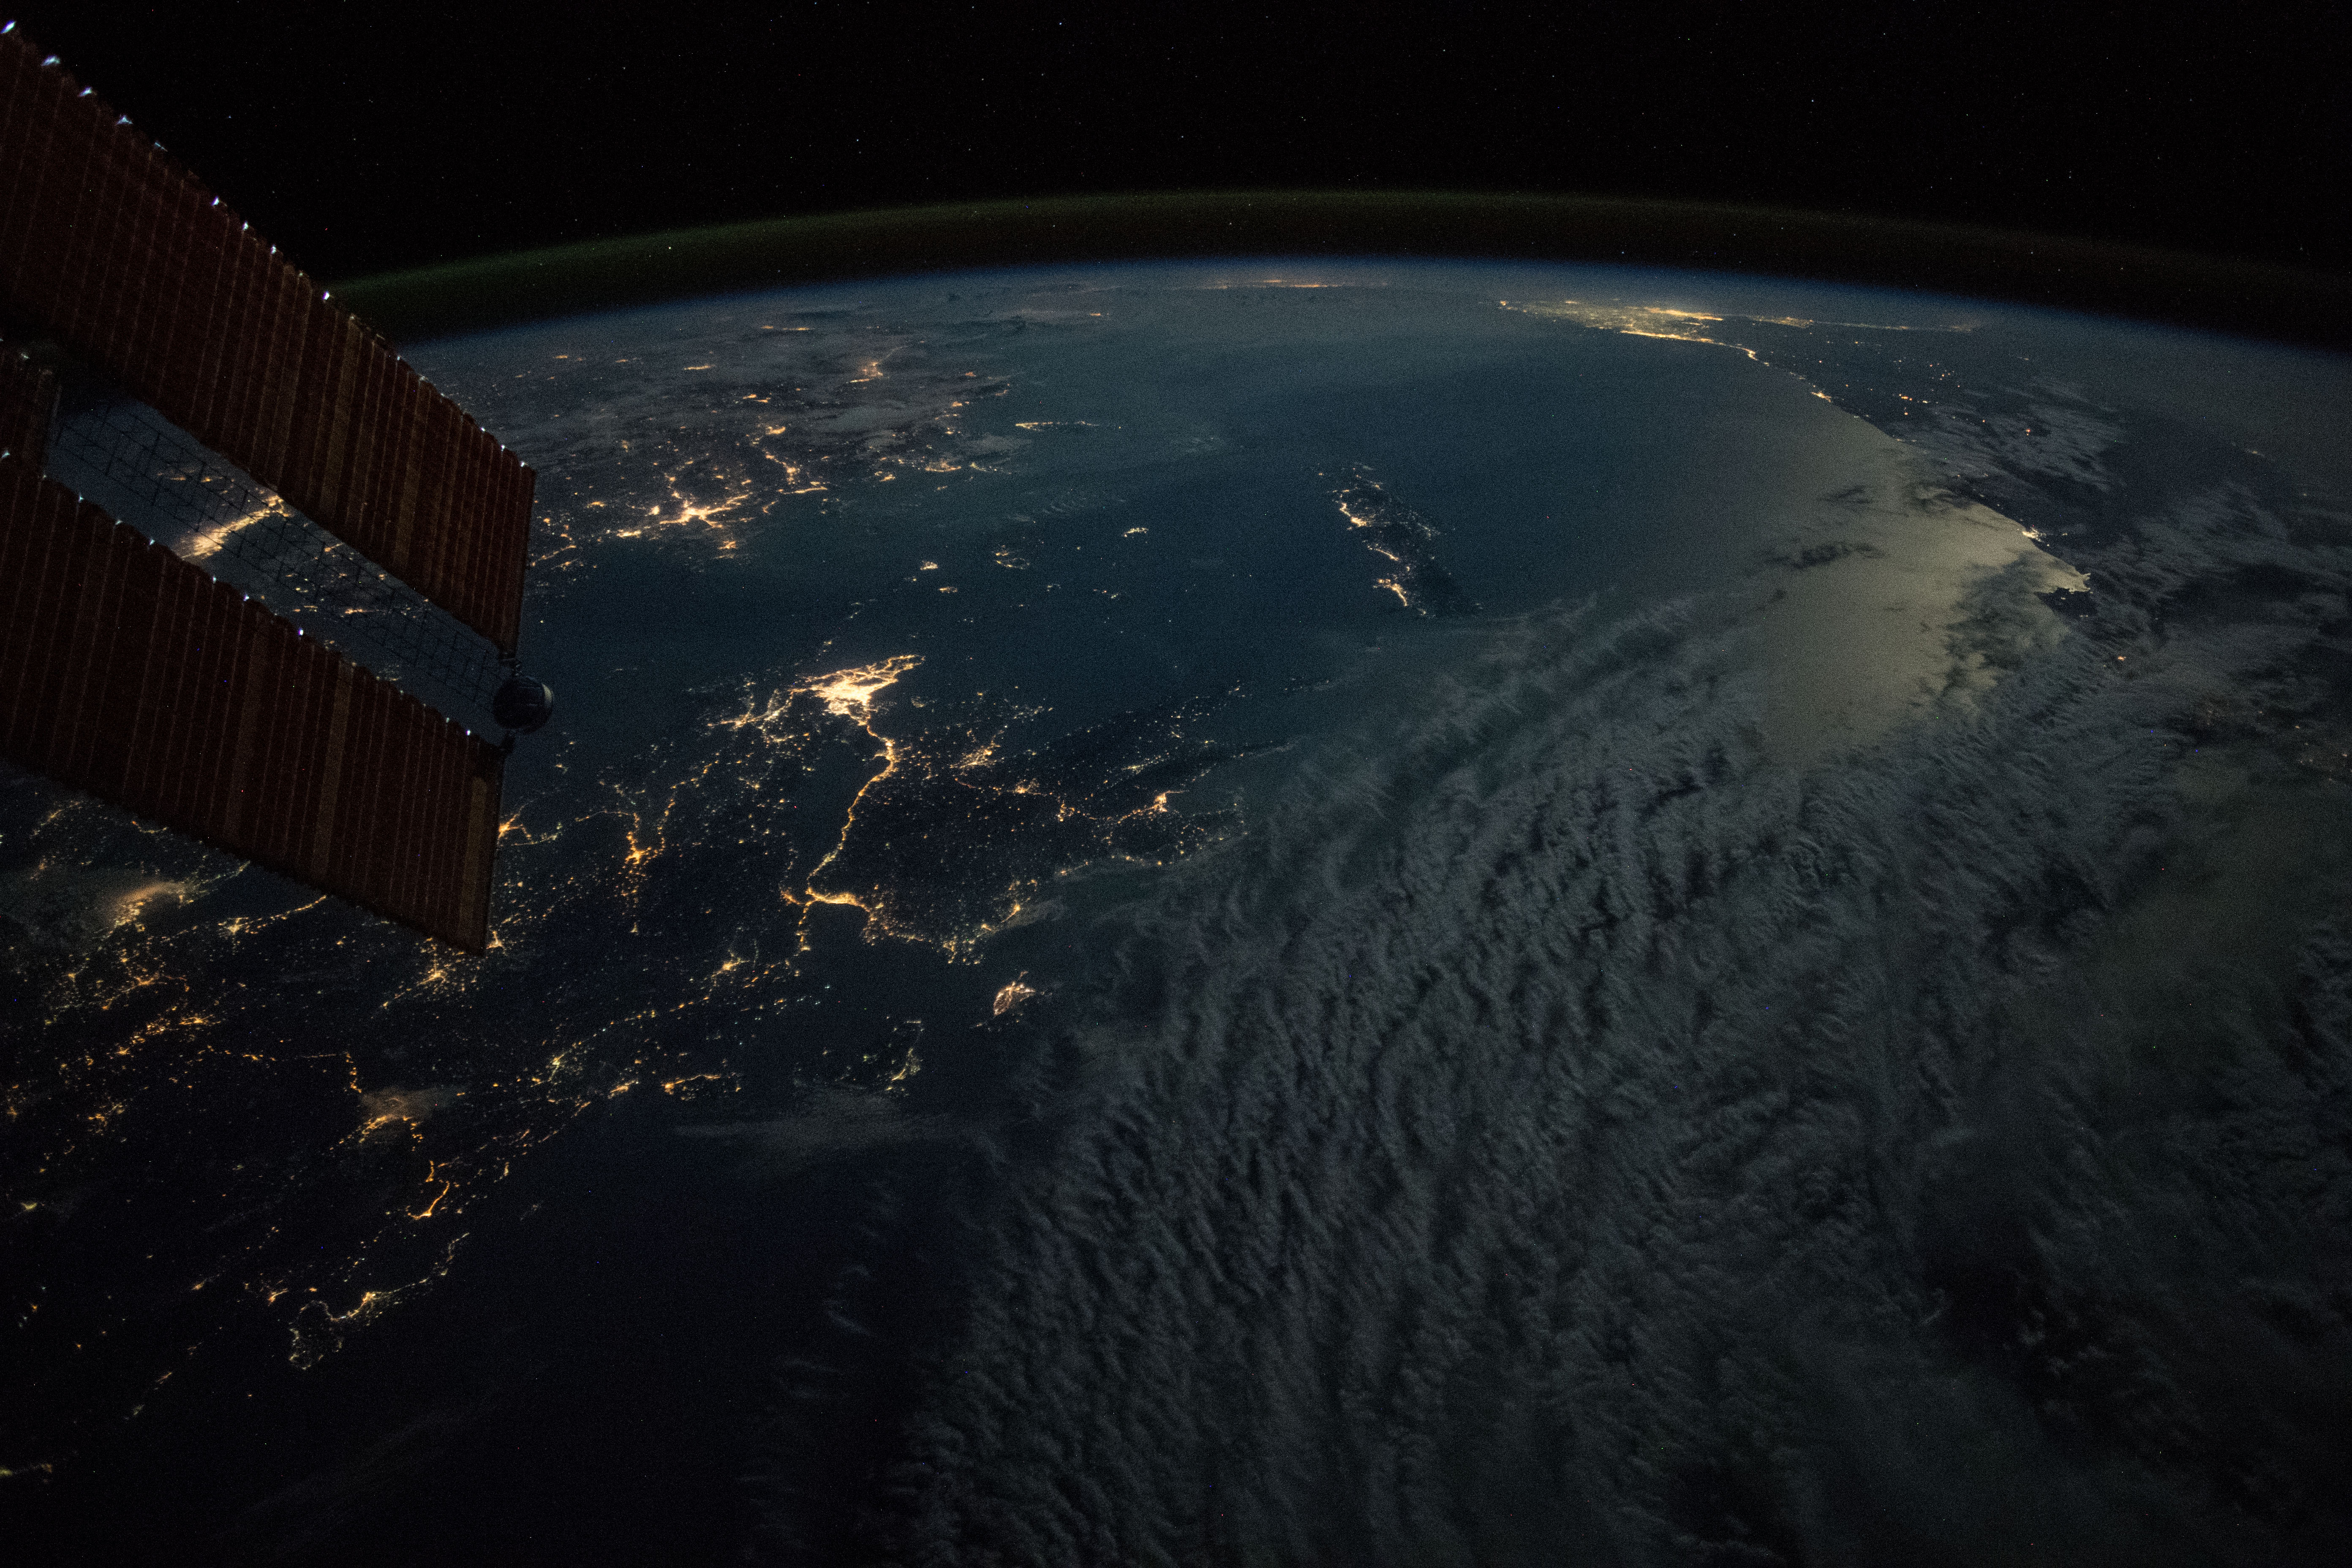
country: GREECE
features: ZAKINTHOS CITY, IONIAN SEA, IONIAN ISLANDS, POTRI ISLAND, KYPARISSIA CITY, KALAMATA CITY, ATHENS CITY
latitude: 36.8
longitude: 22.4
